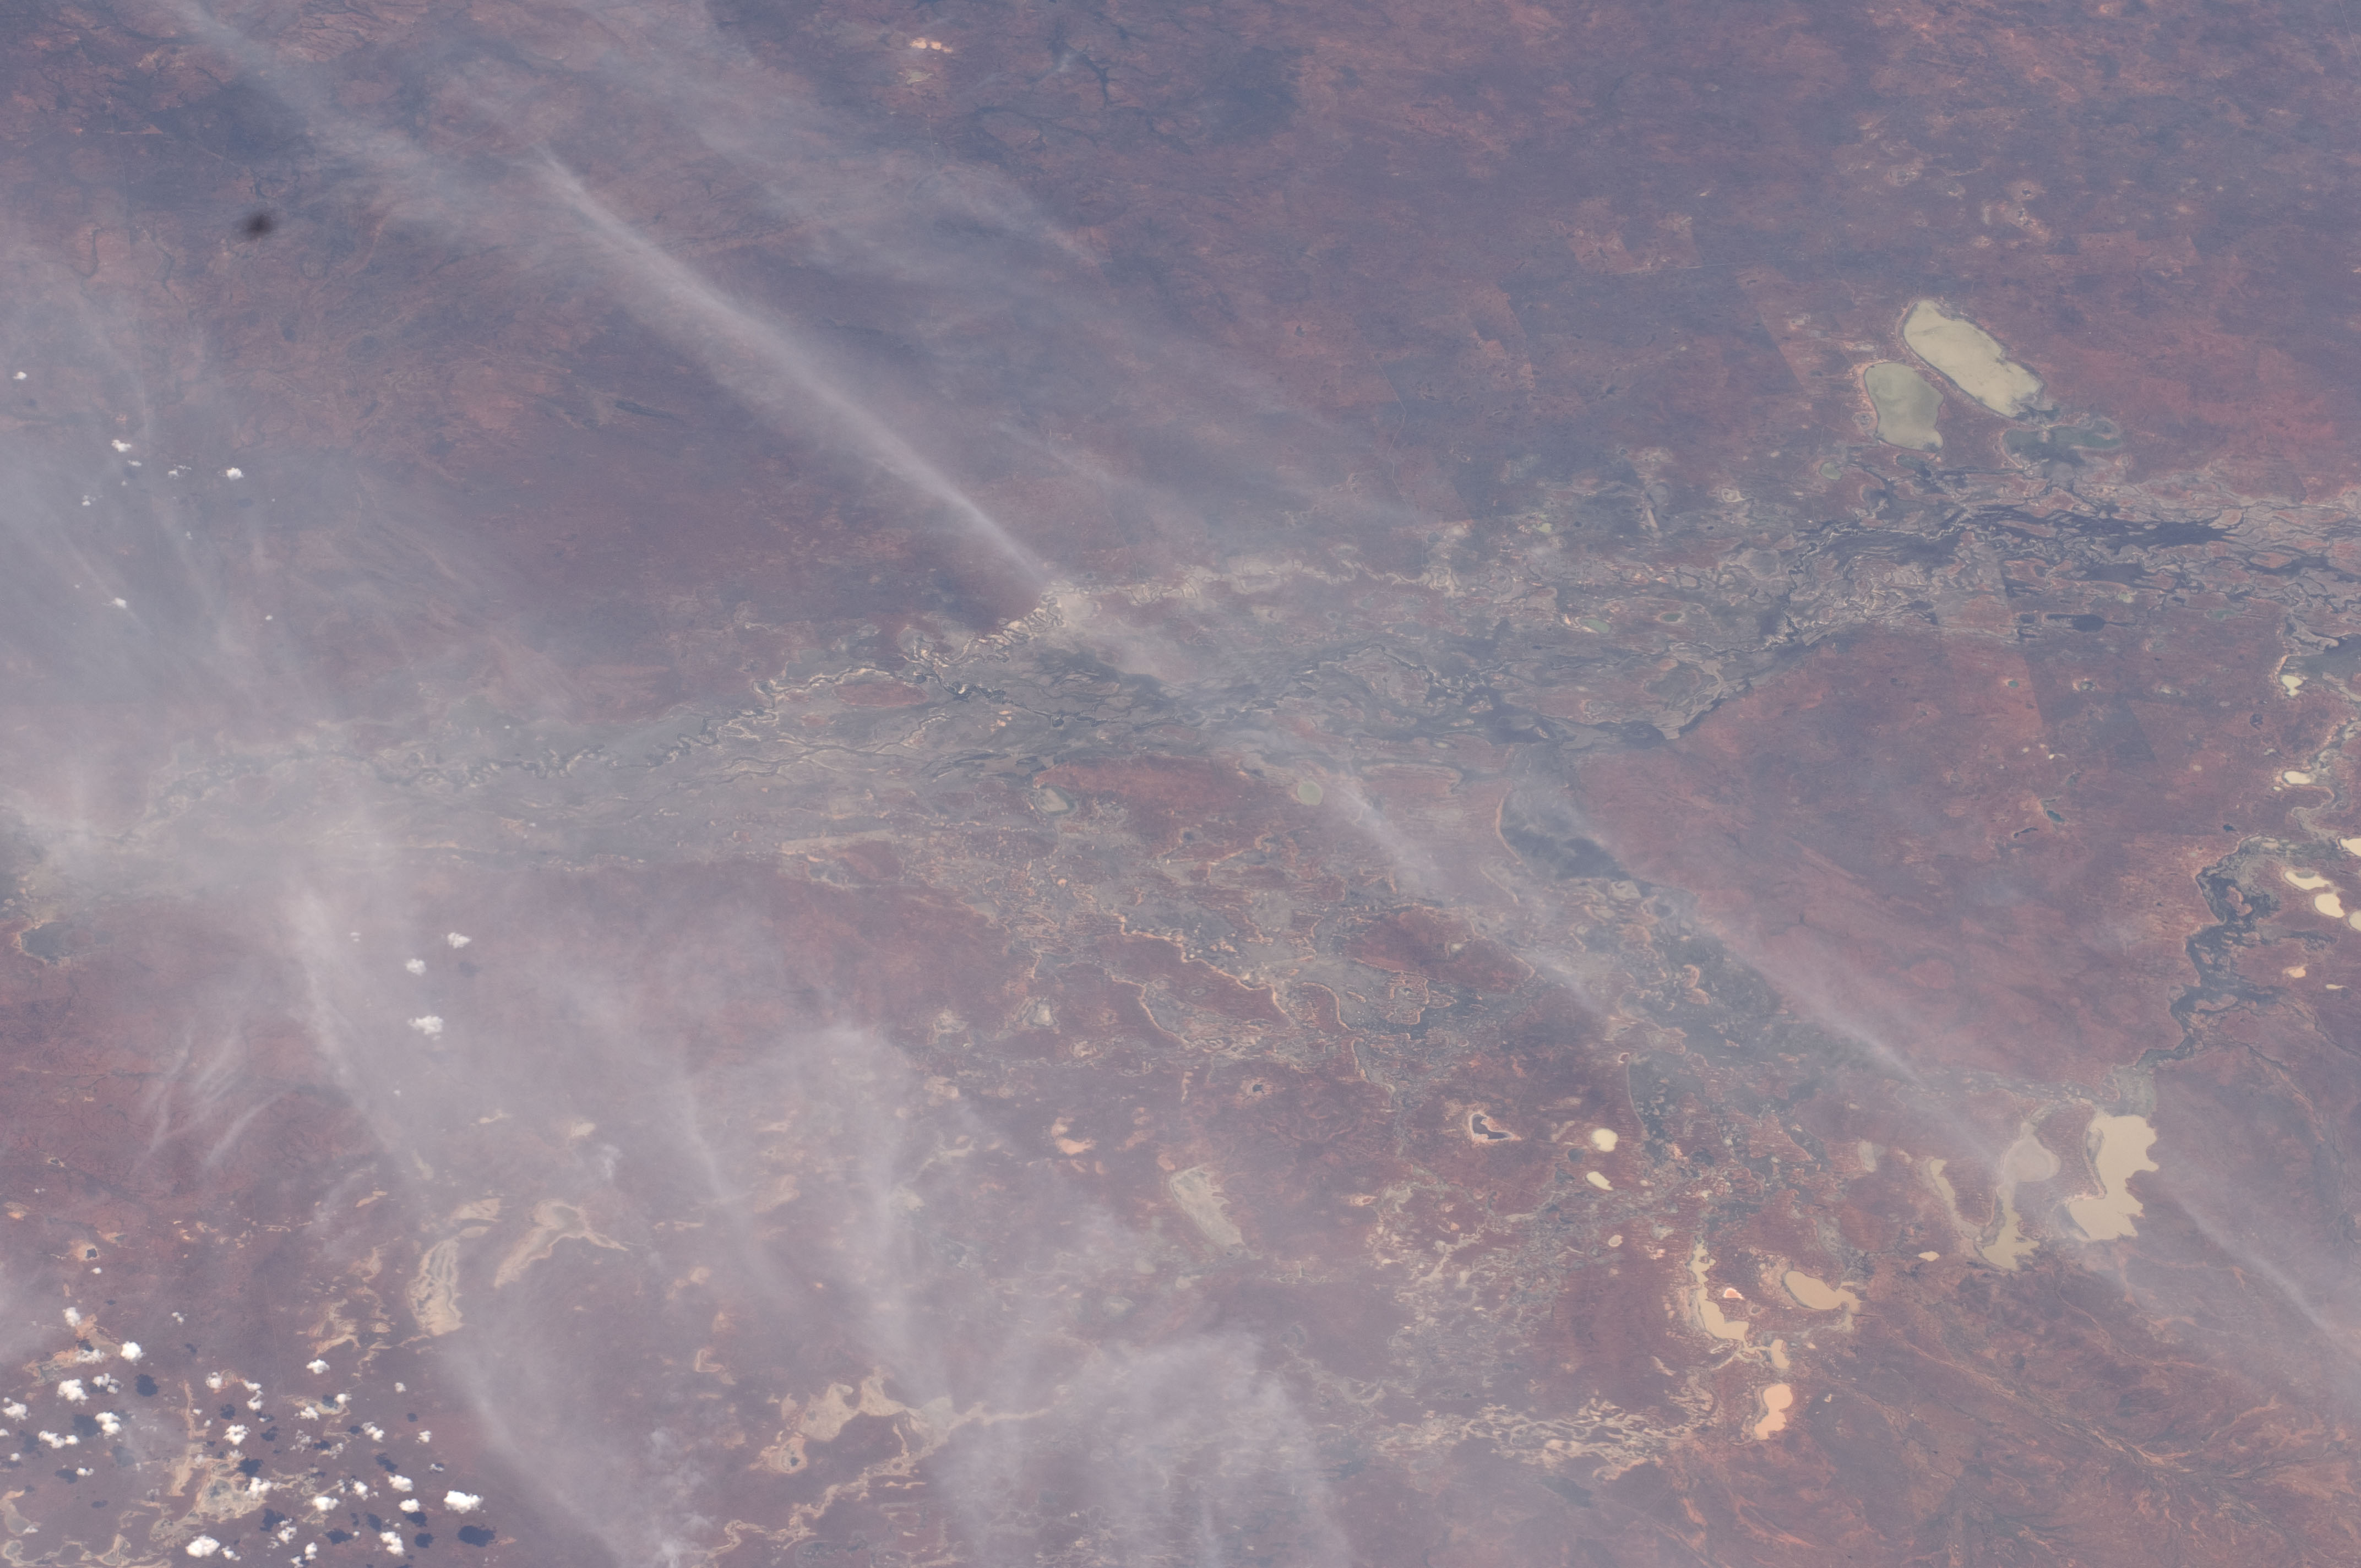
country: AUSTRALIA-NSW
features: DARLING R., WONGALARA L., POOPELLOE L.
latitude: -31.0
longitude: 144.0
